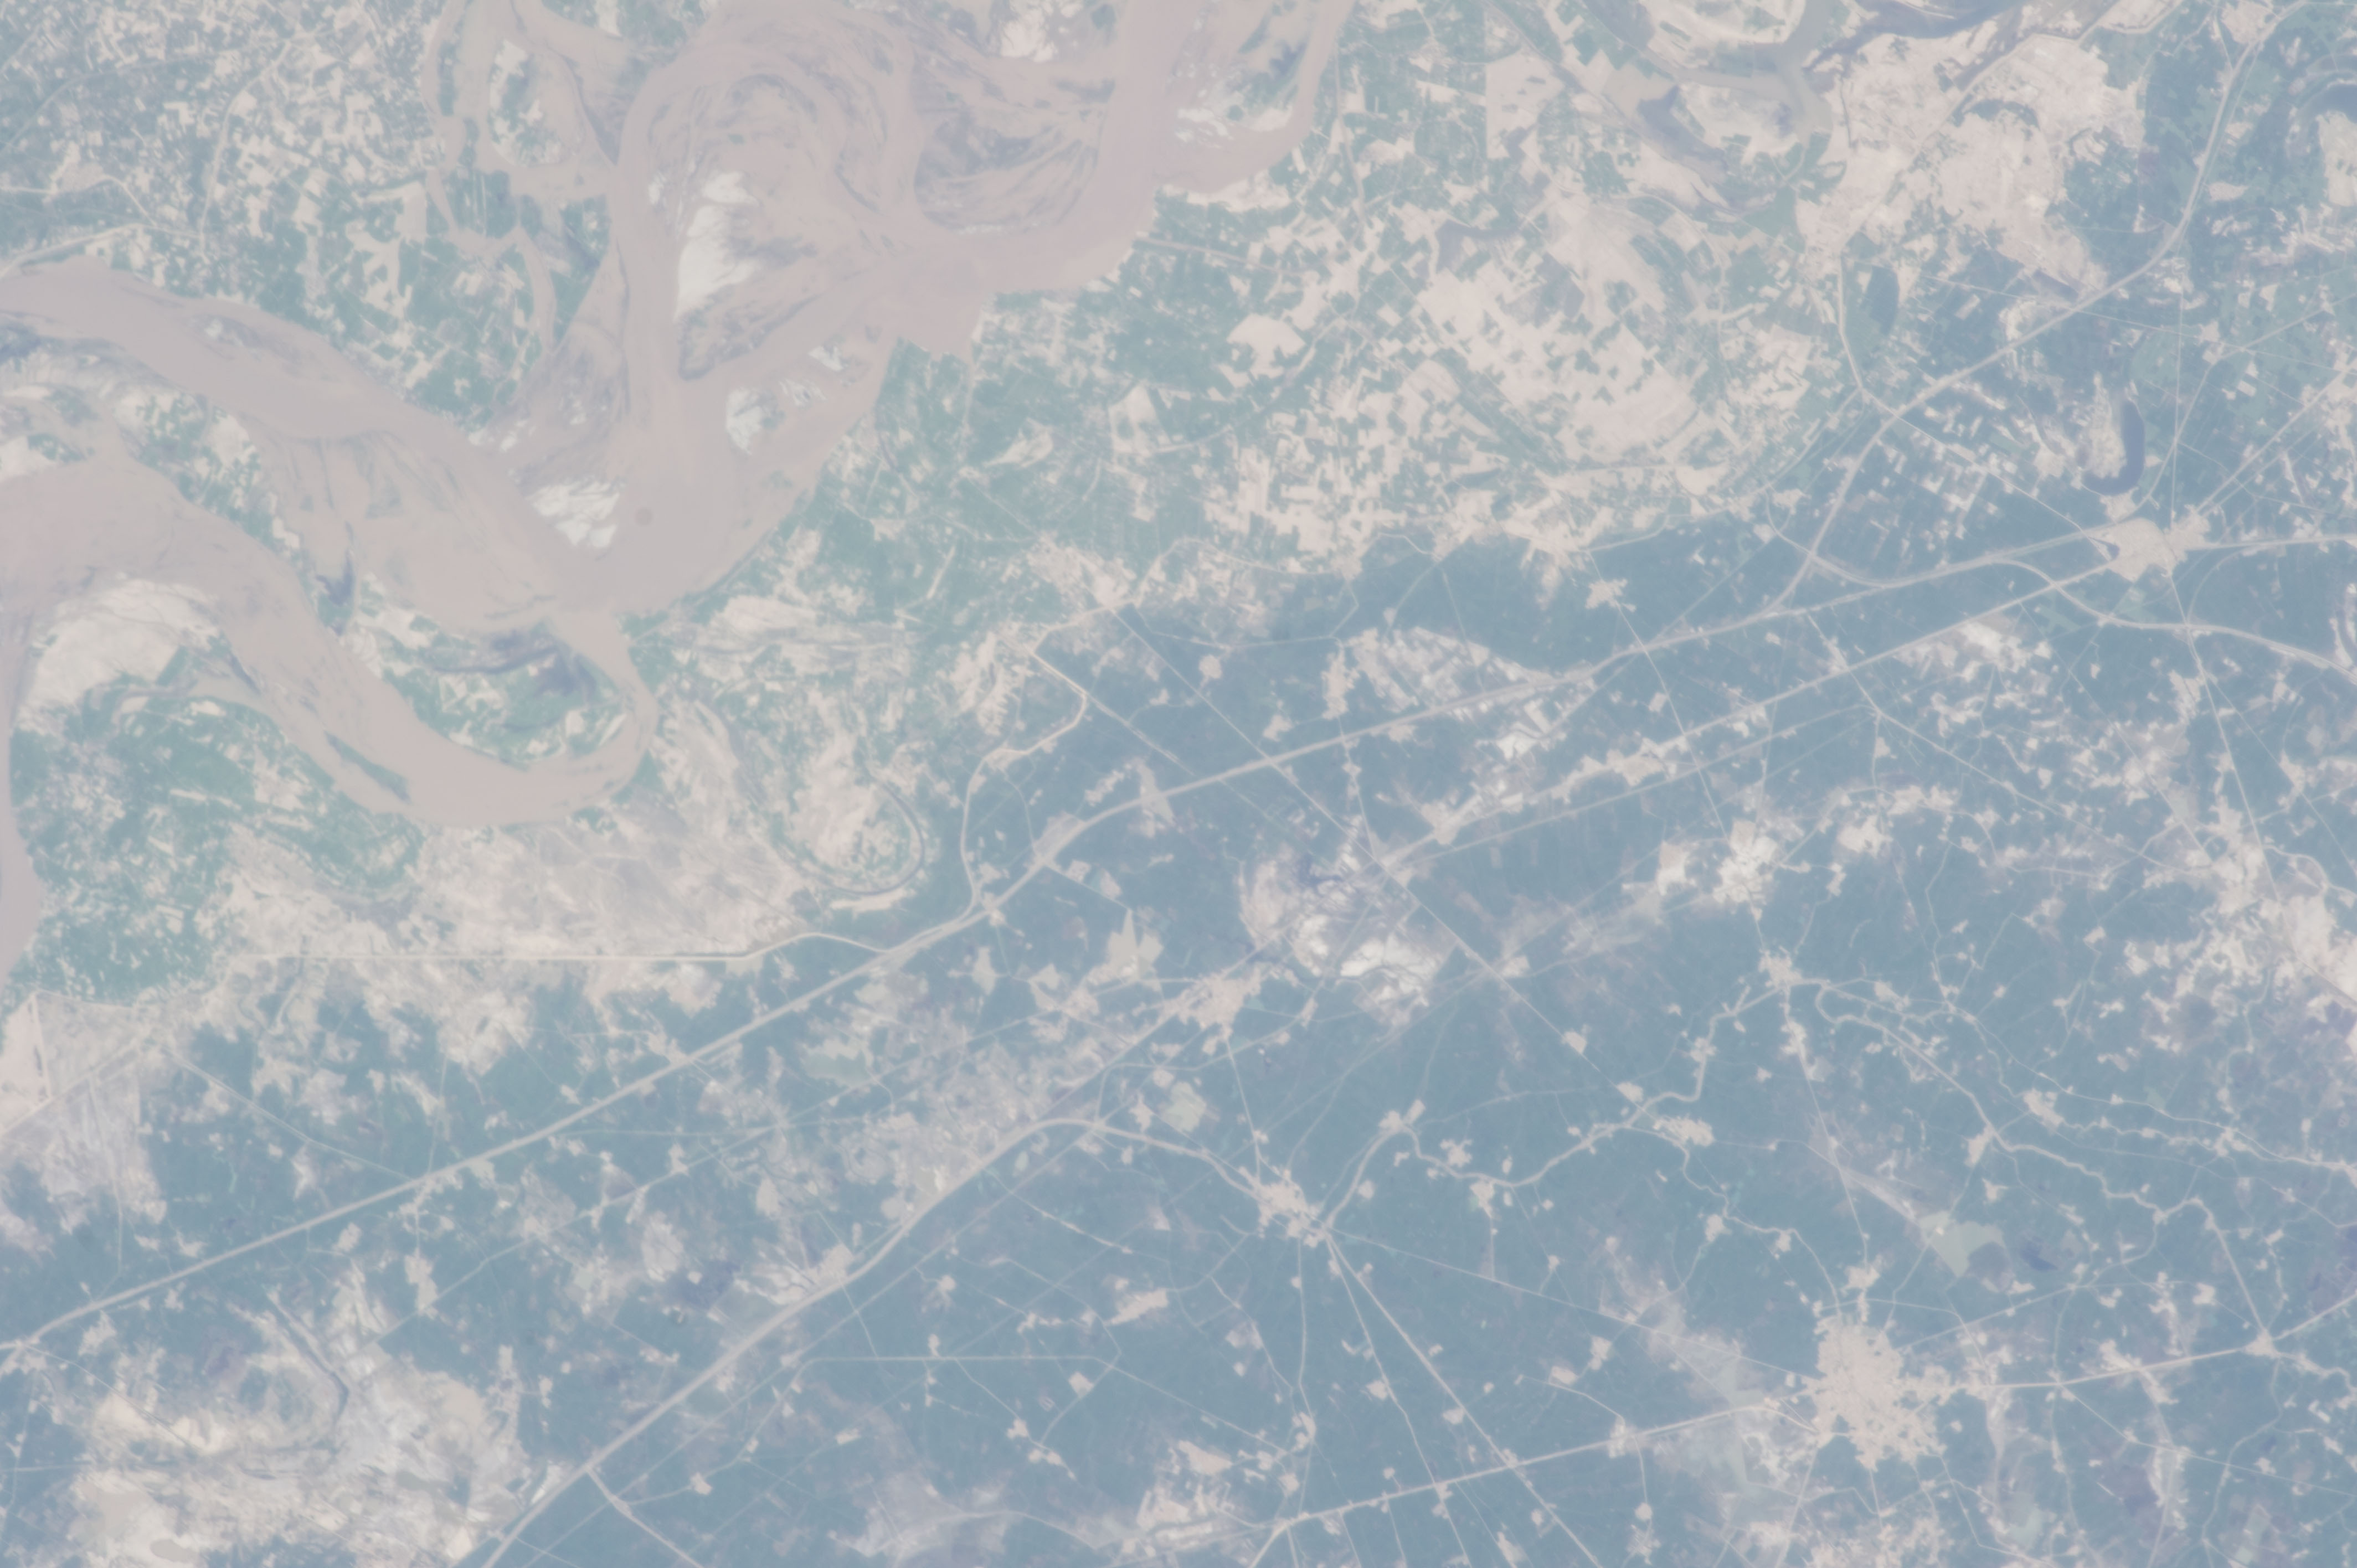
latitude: 27.1
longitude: 67.8
